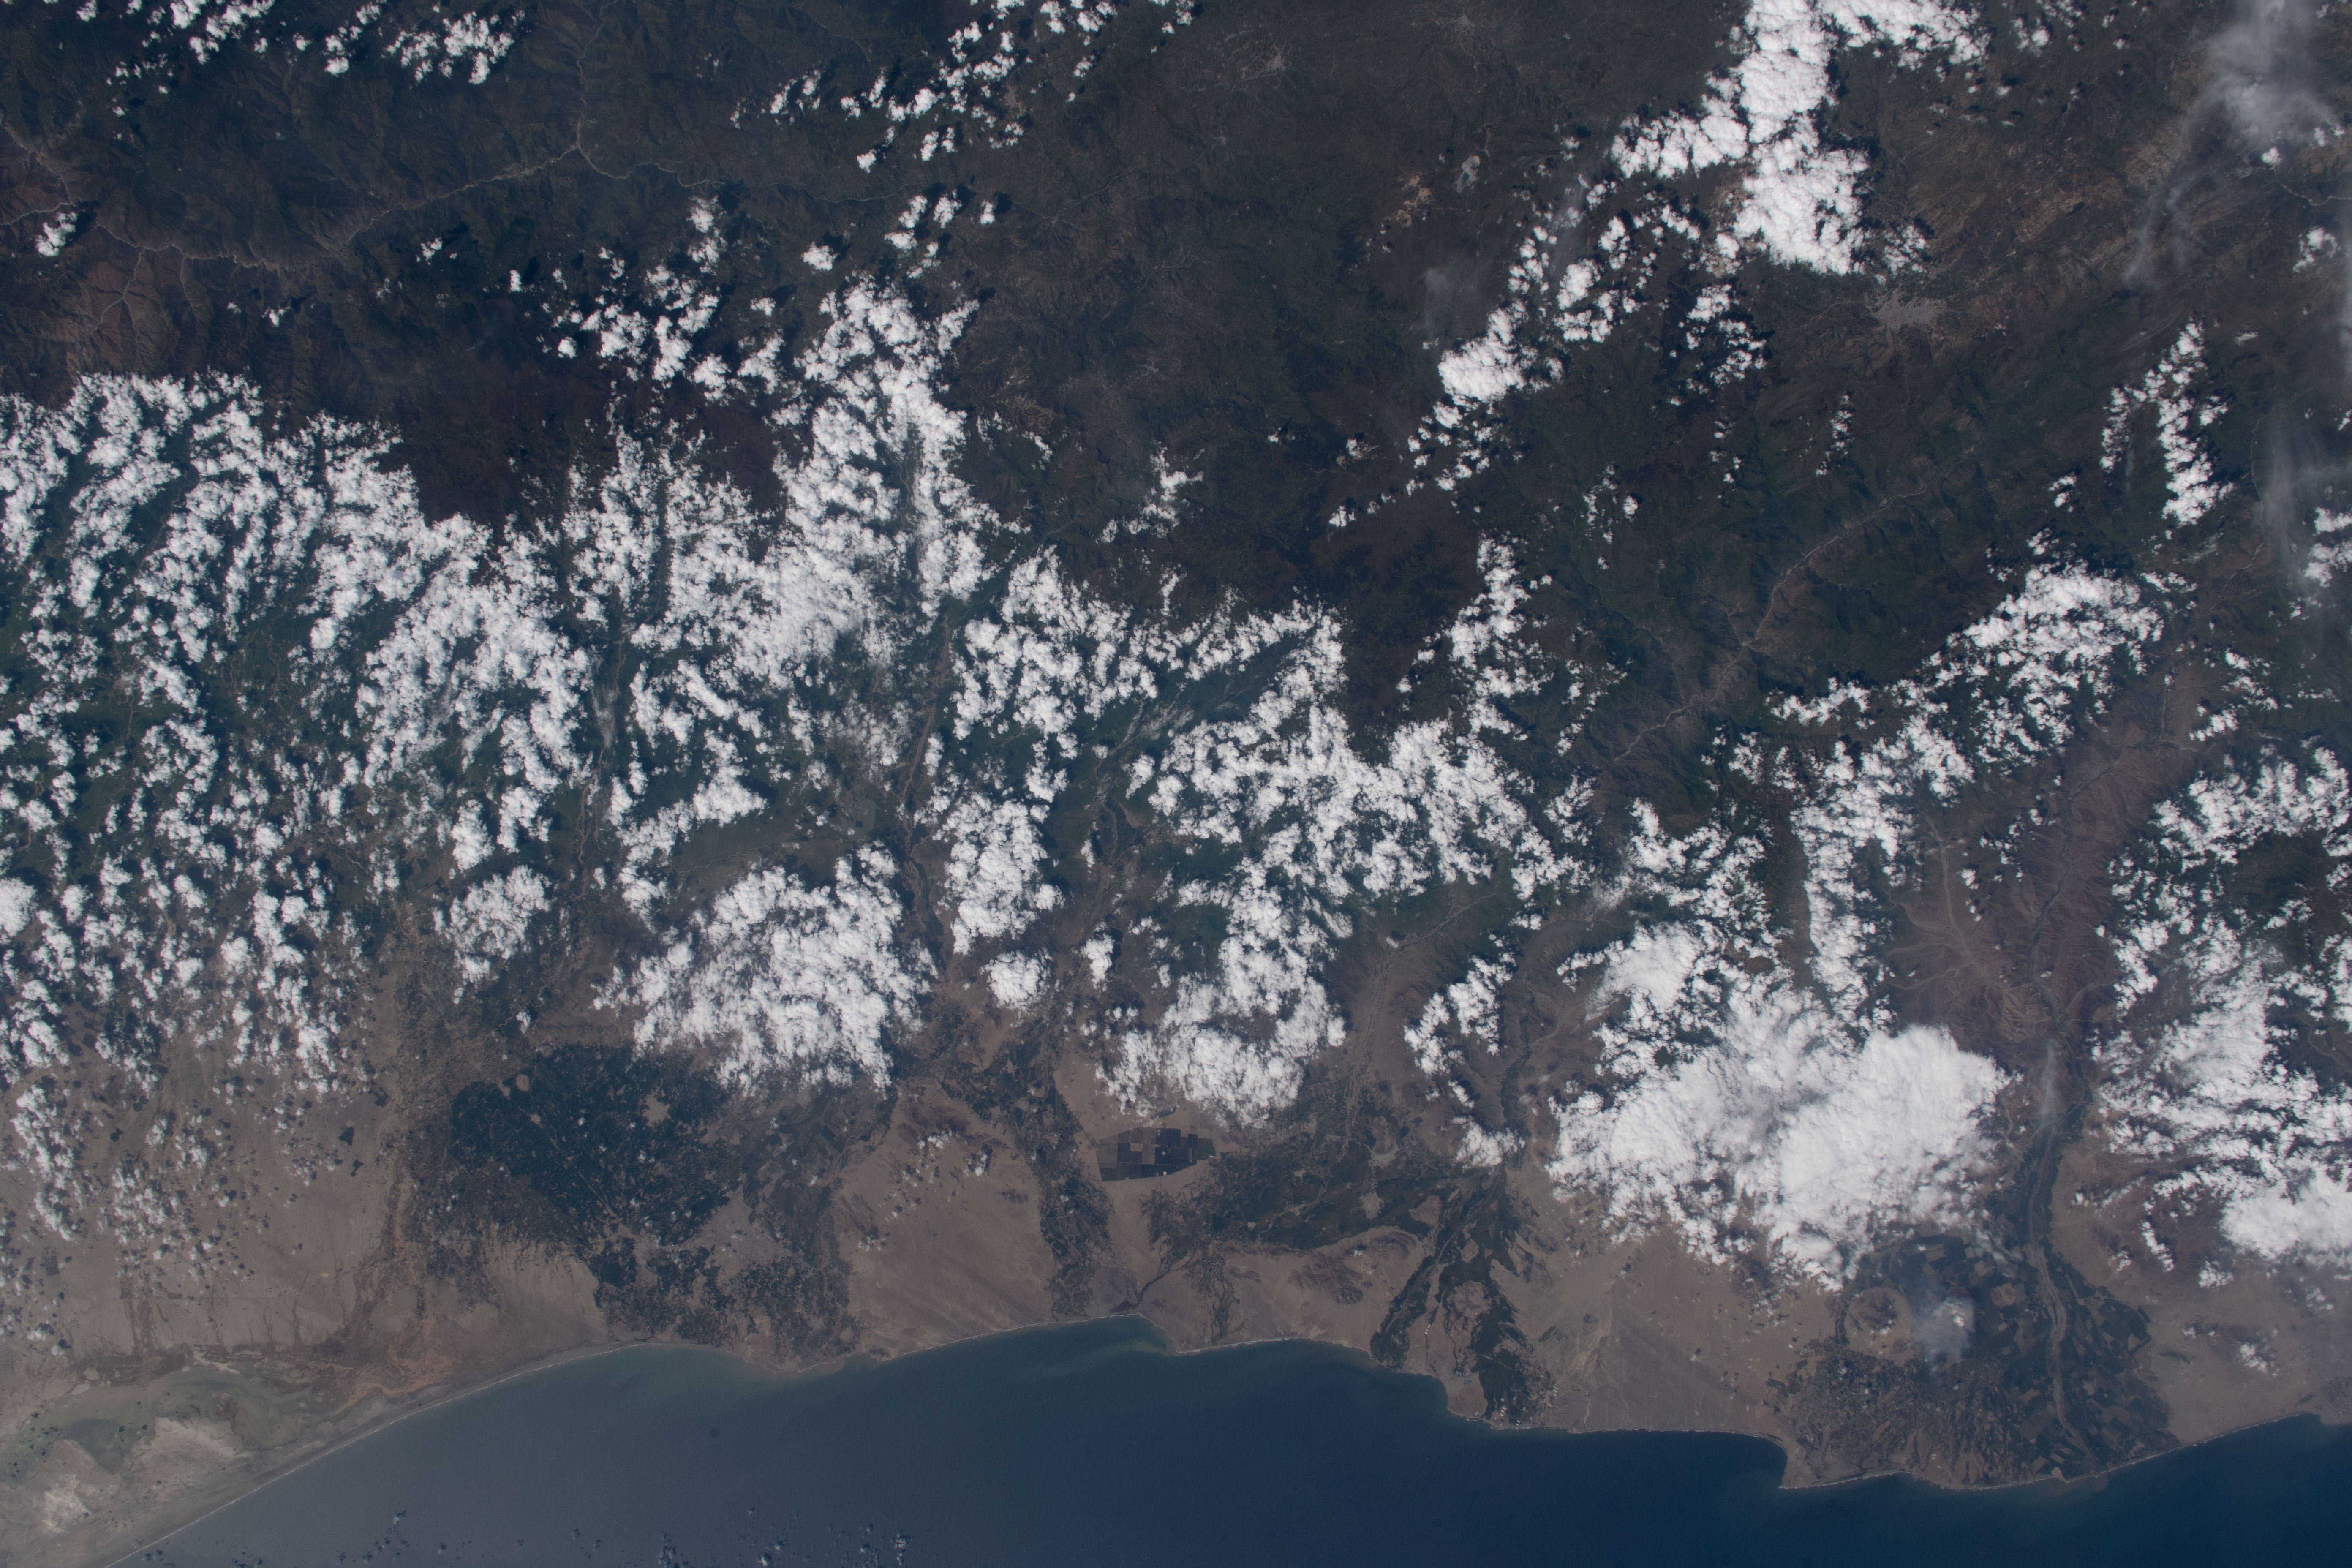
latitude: -7.0
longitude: -79.0
